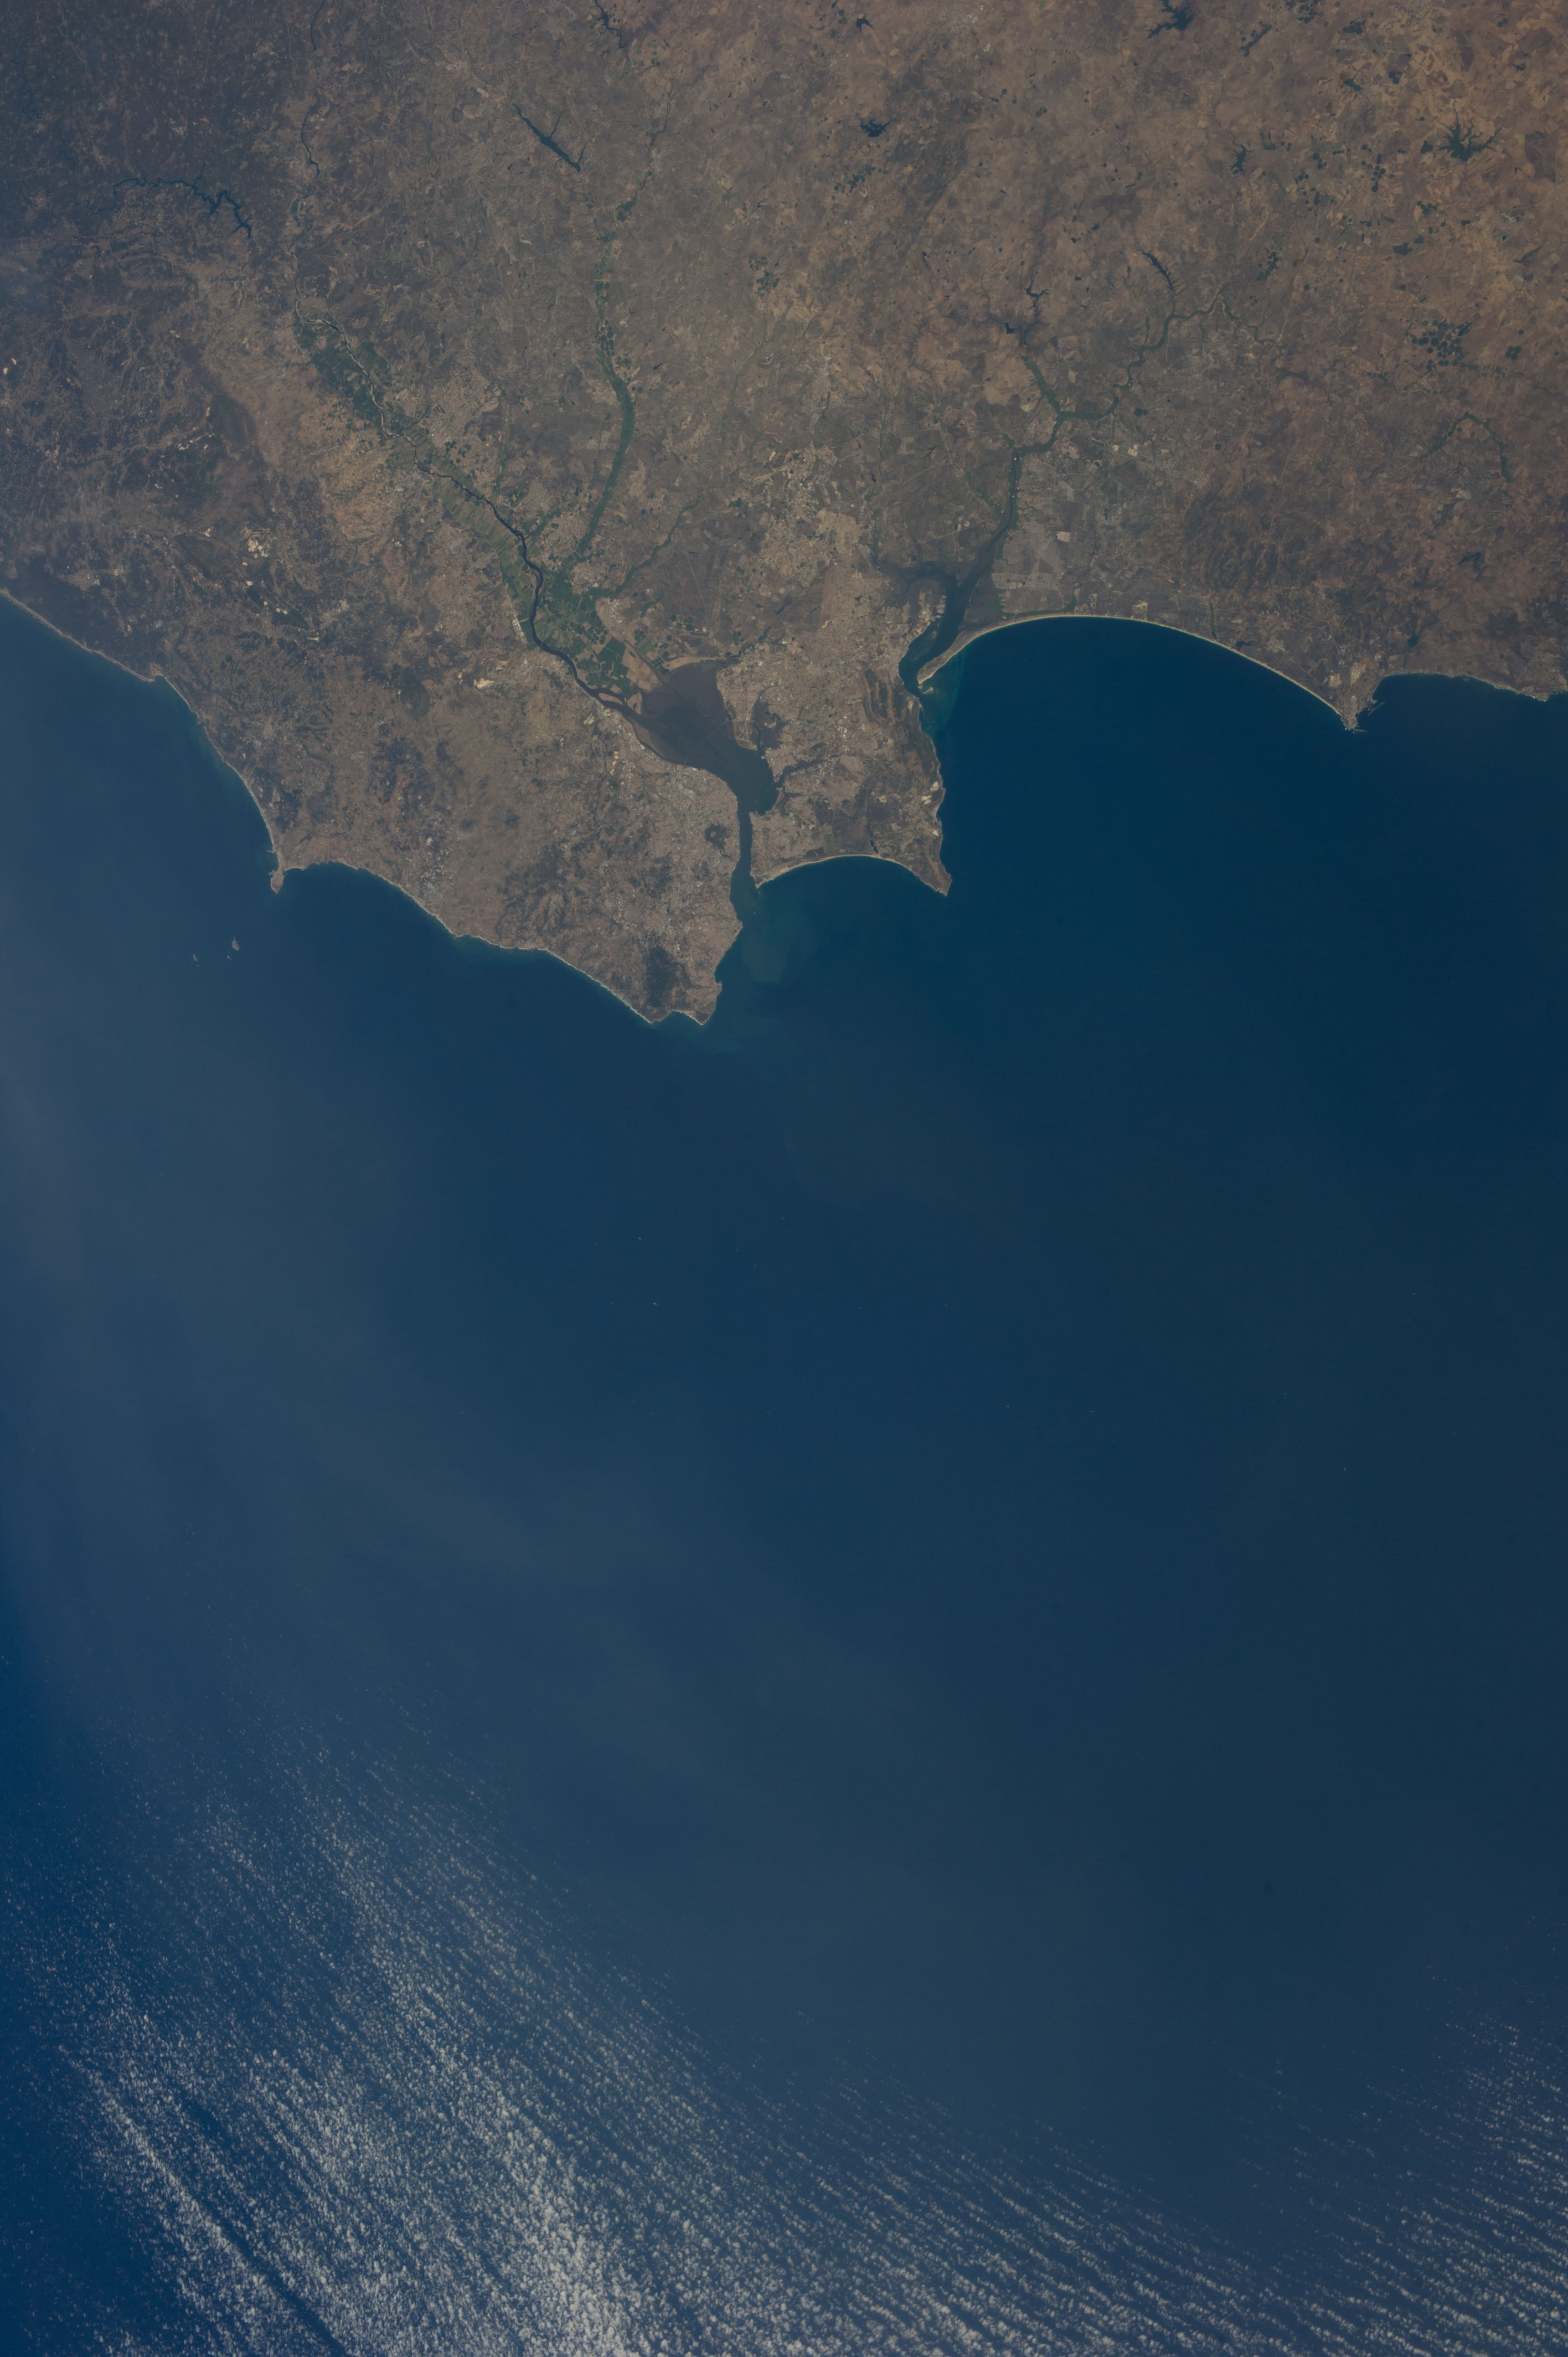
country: PORTUGAL
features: TAGUS RIVER, LISBON, SETUBAL MUNICIPALY, ATLANTIC OCEAN
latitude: 38.4
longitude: -8.6
